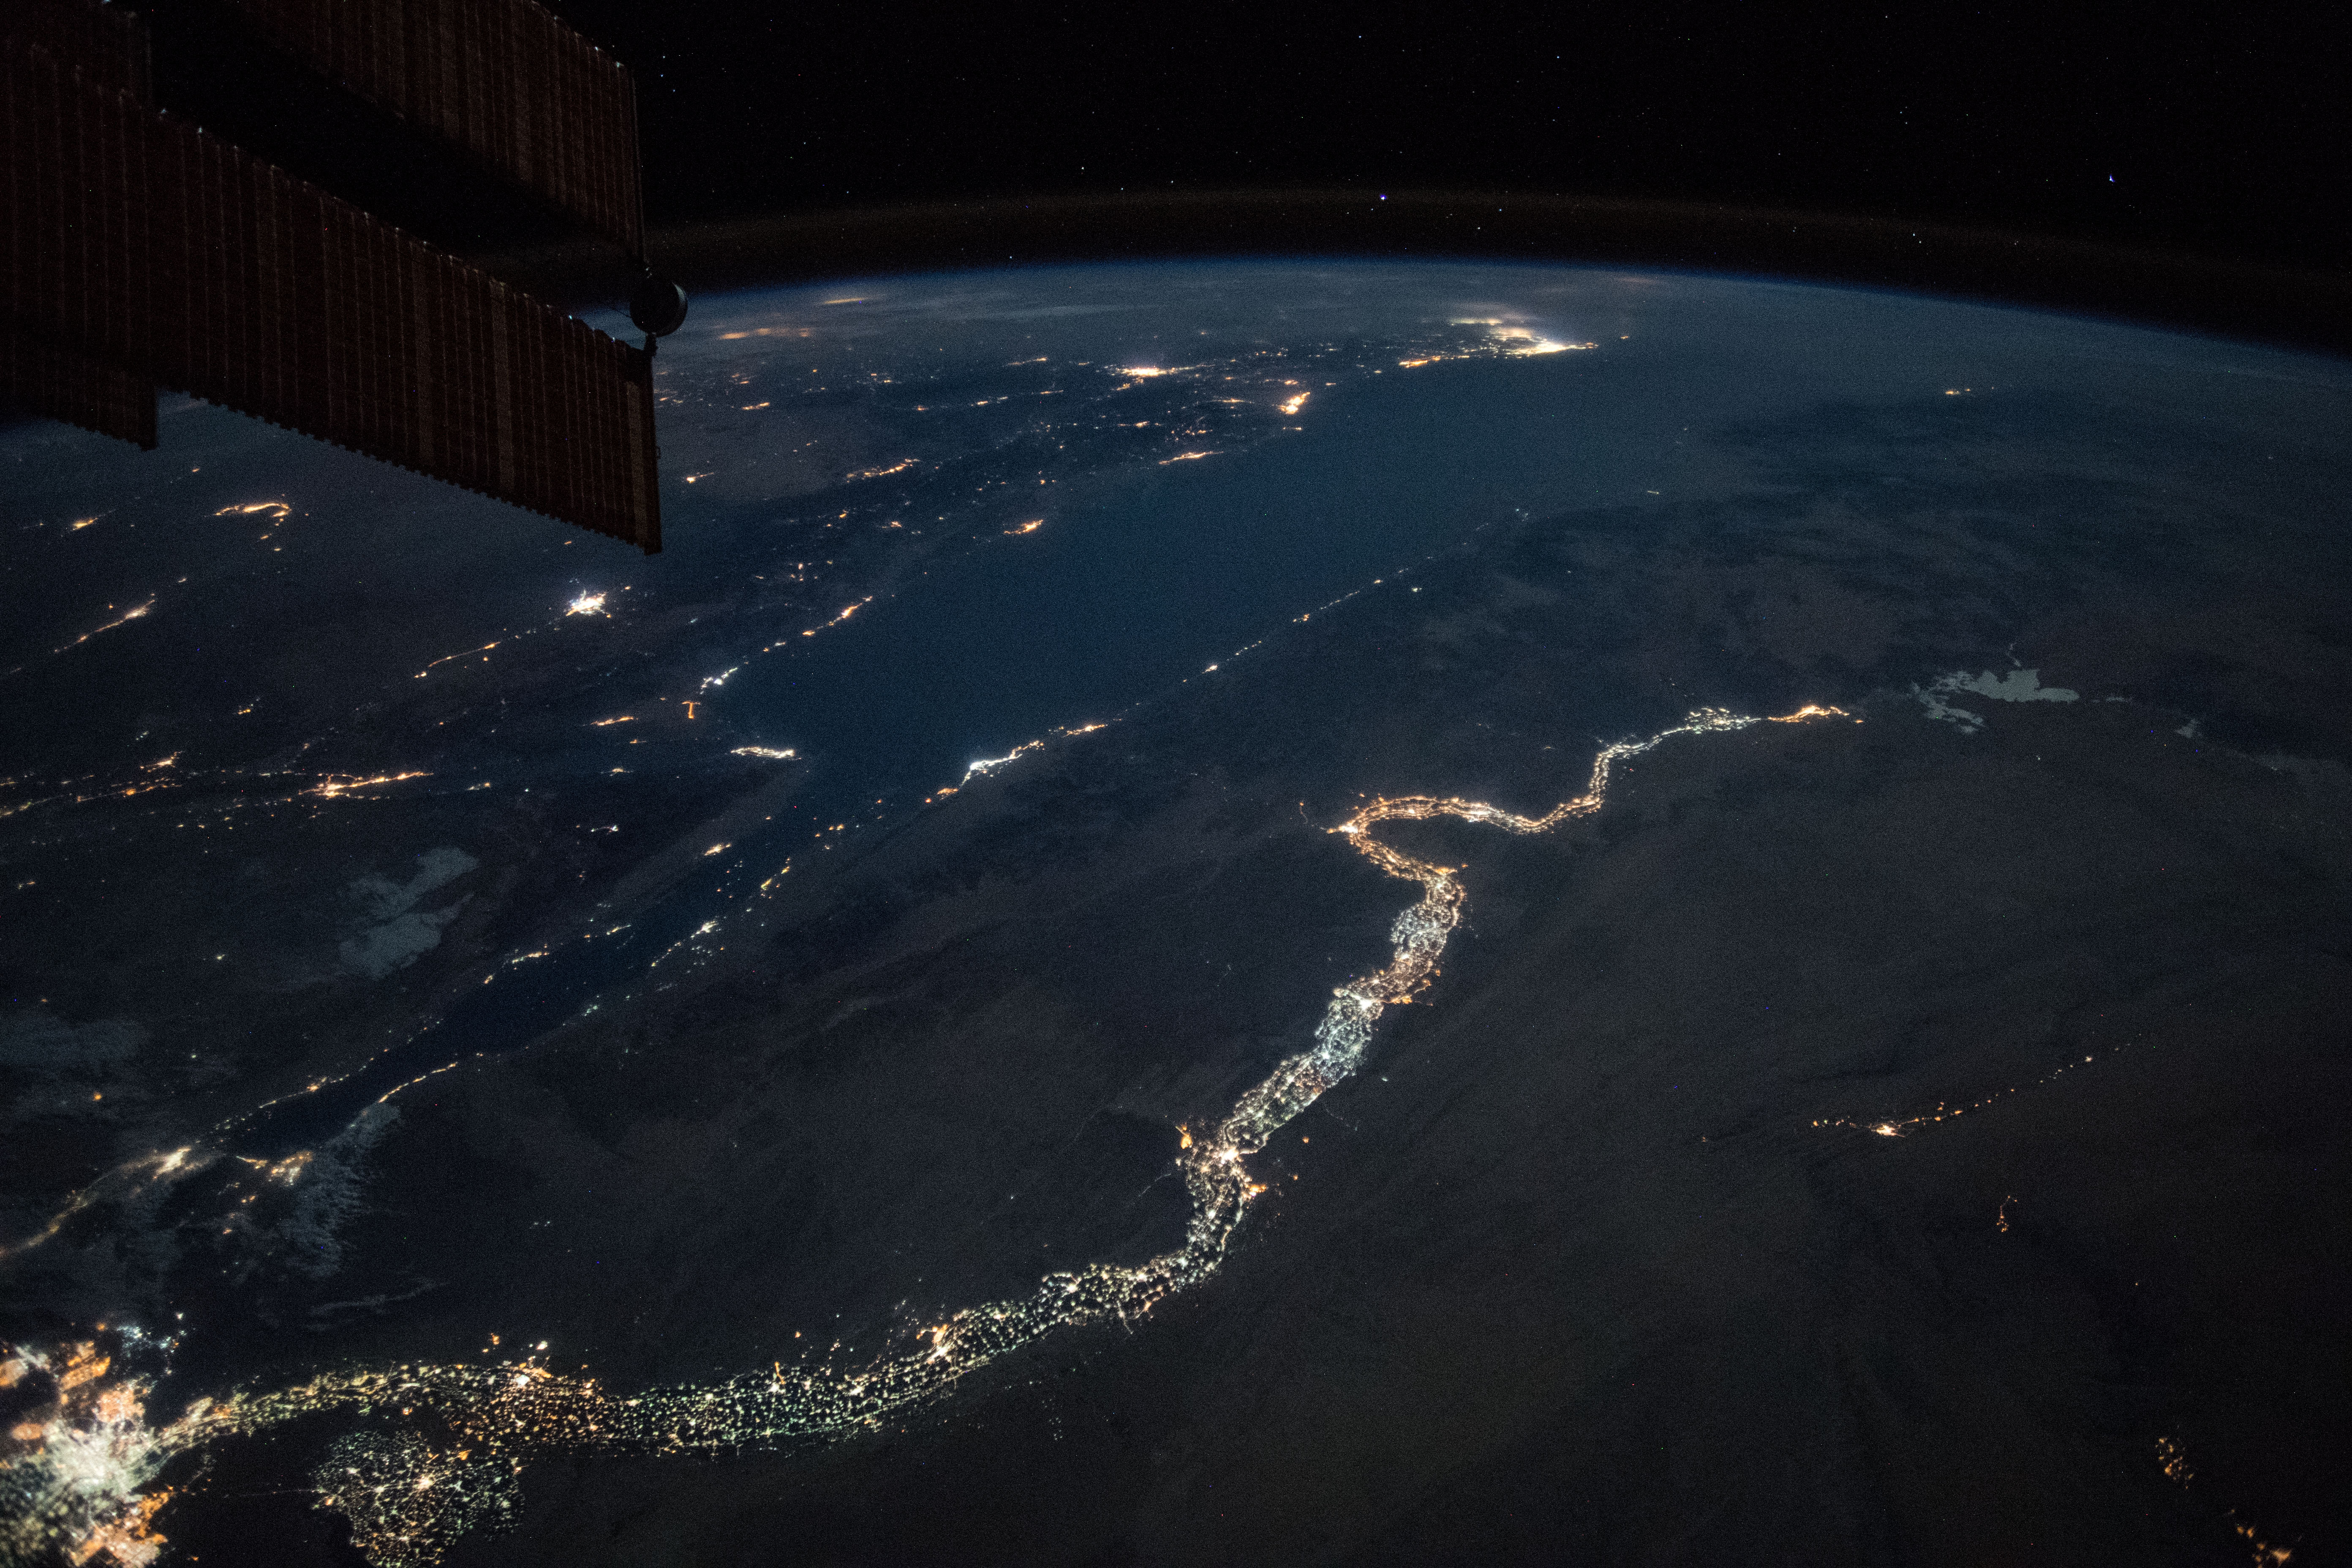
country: EGYPT
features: NILE RIVER, NUBIAN DESERT, NASSER LAKE, EASTER DESERT, RED SEA, GULF OF SUEZ, GULF OF AQABA, NIGHT, EARTH LIMB
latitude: 26.9
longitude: 32.7
